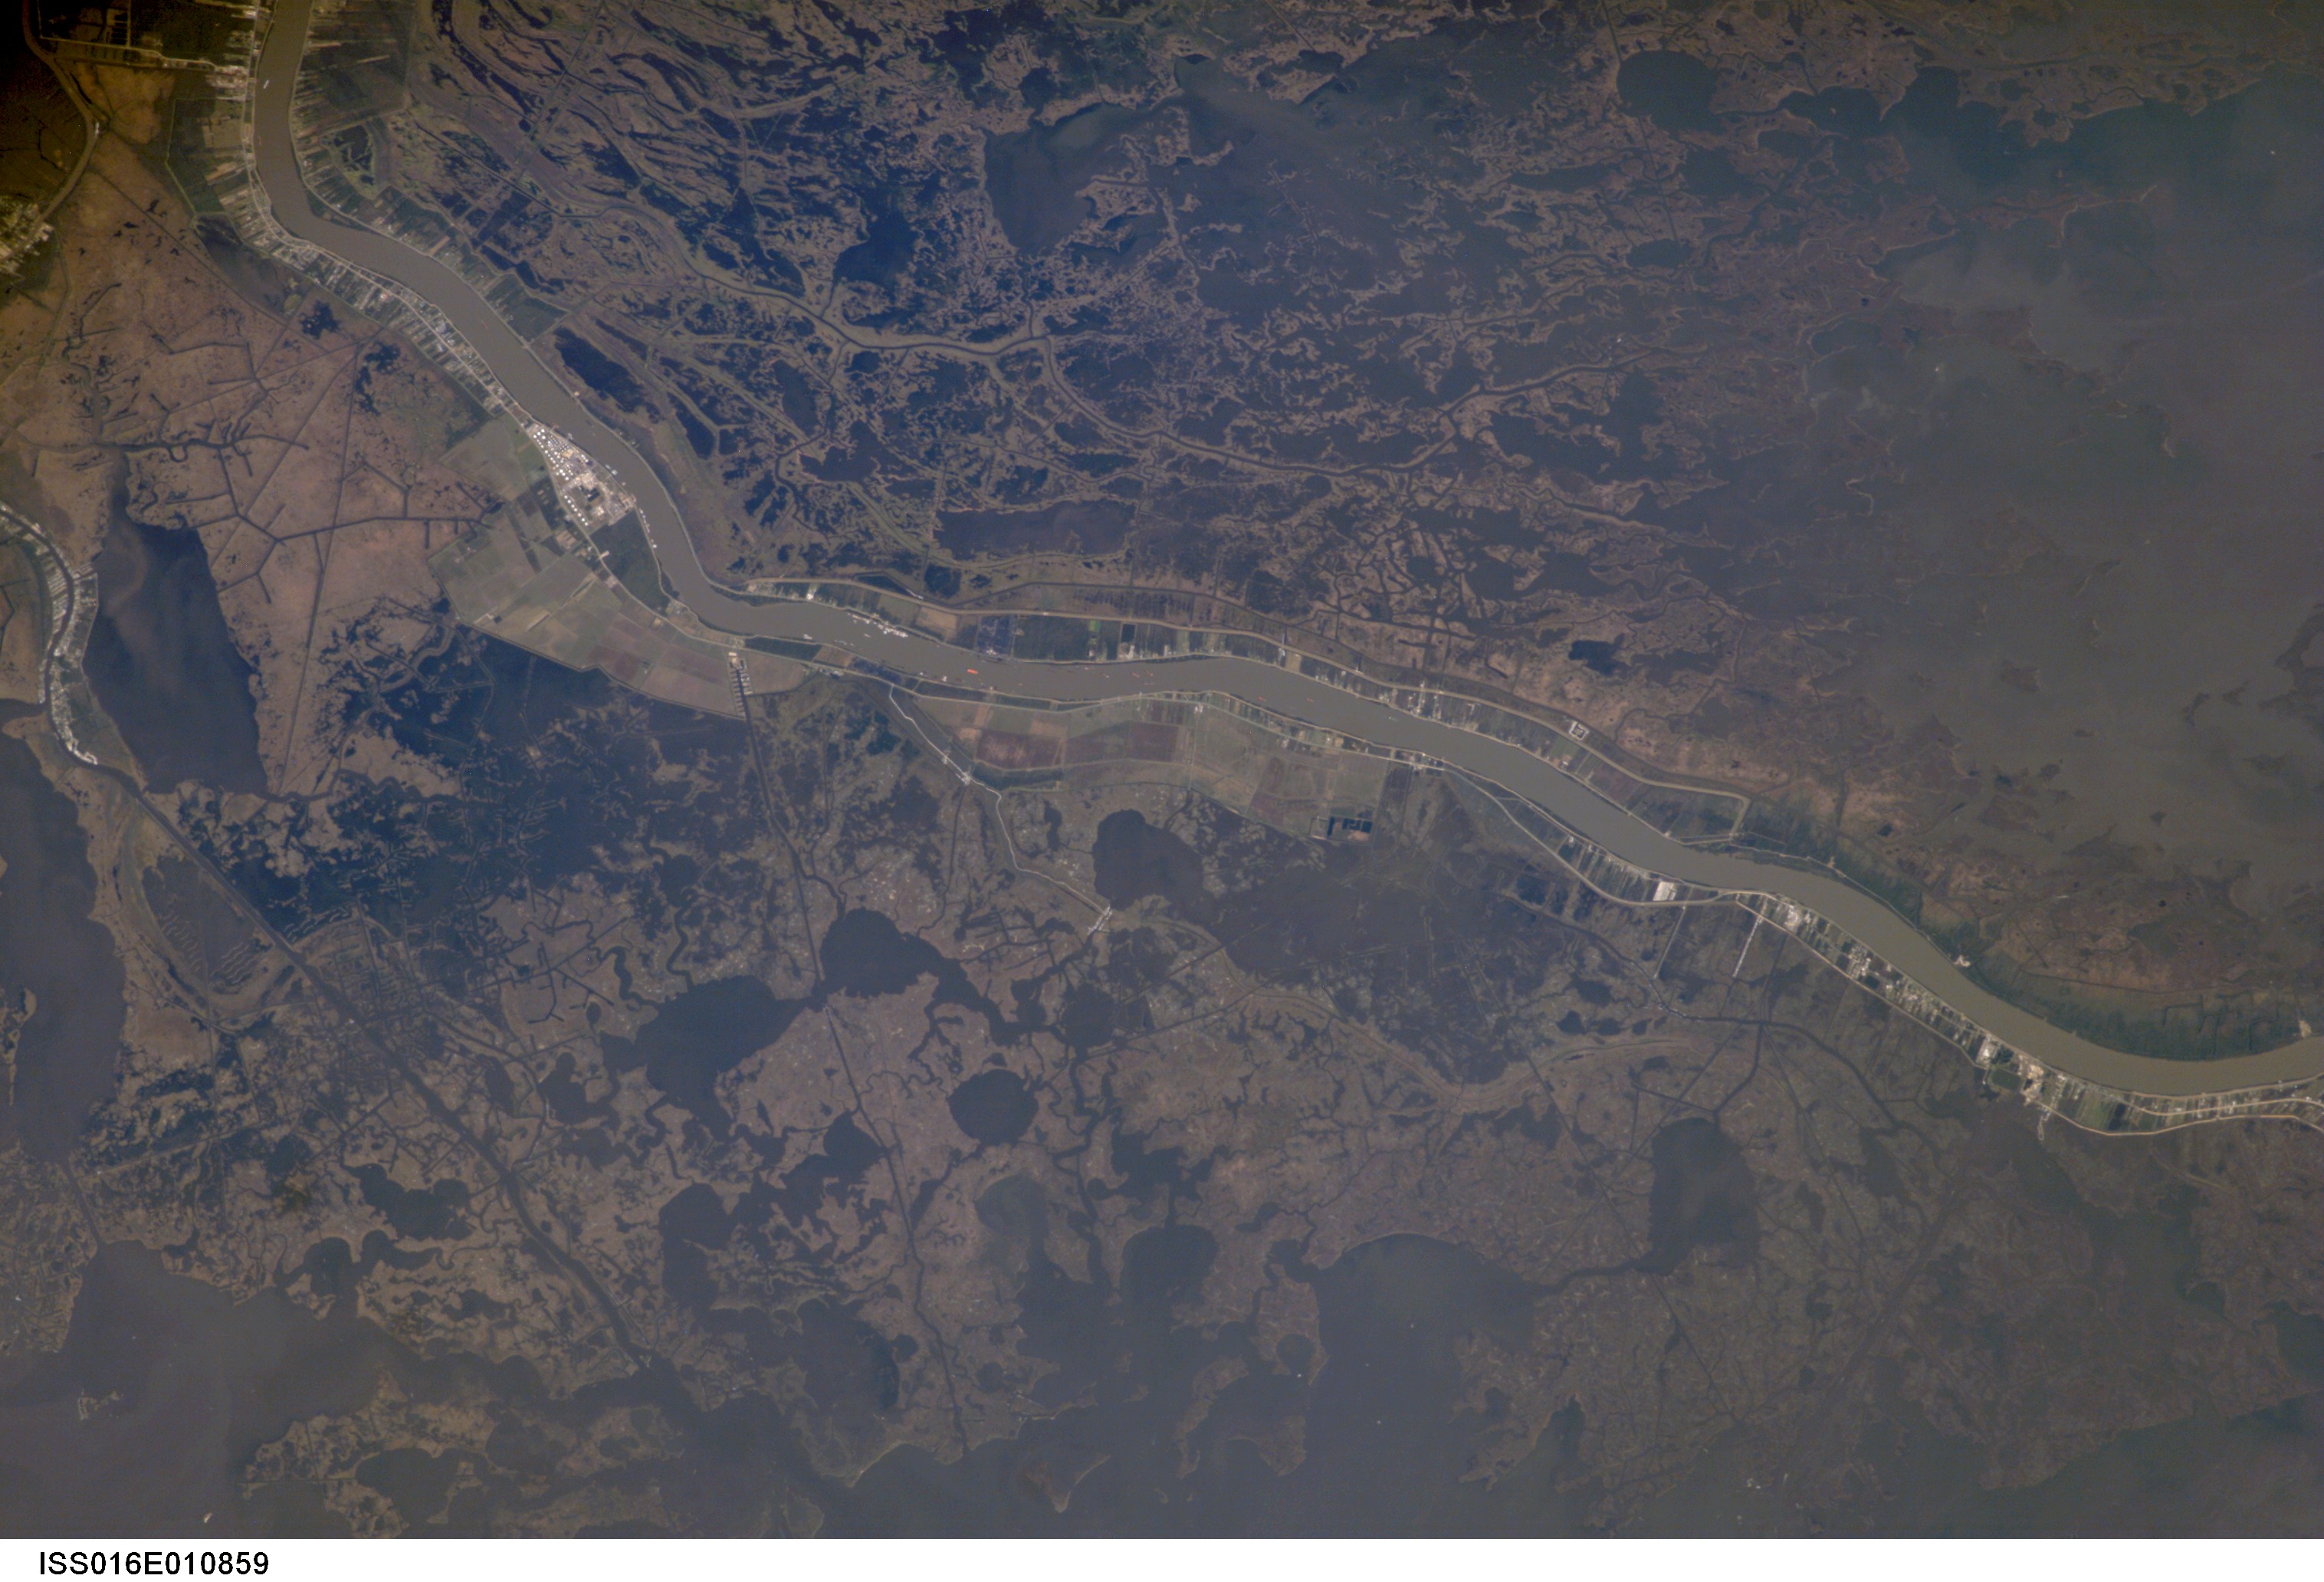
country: USA-LOUISIANA
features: MISSISSIPPI R. DELTA, MARSH
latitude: 29.5
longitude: -90.0
